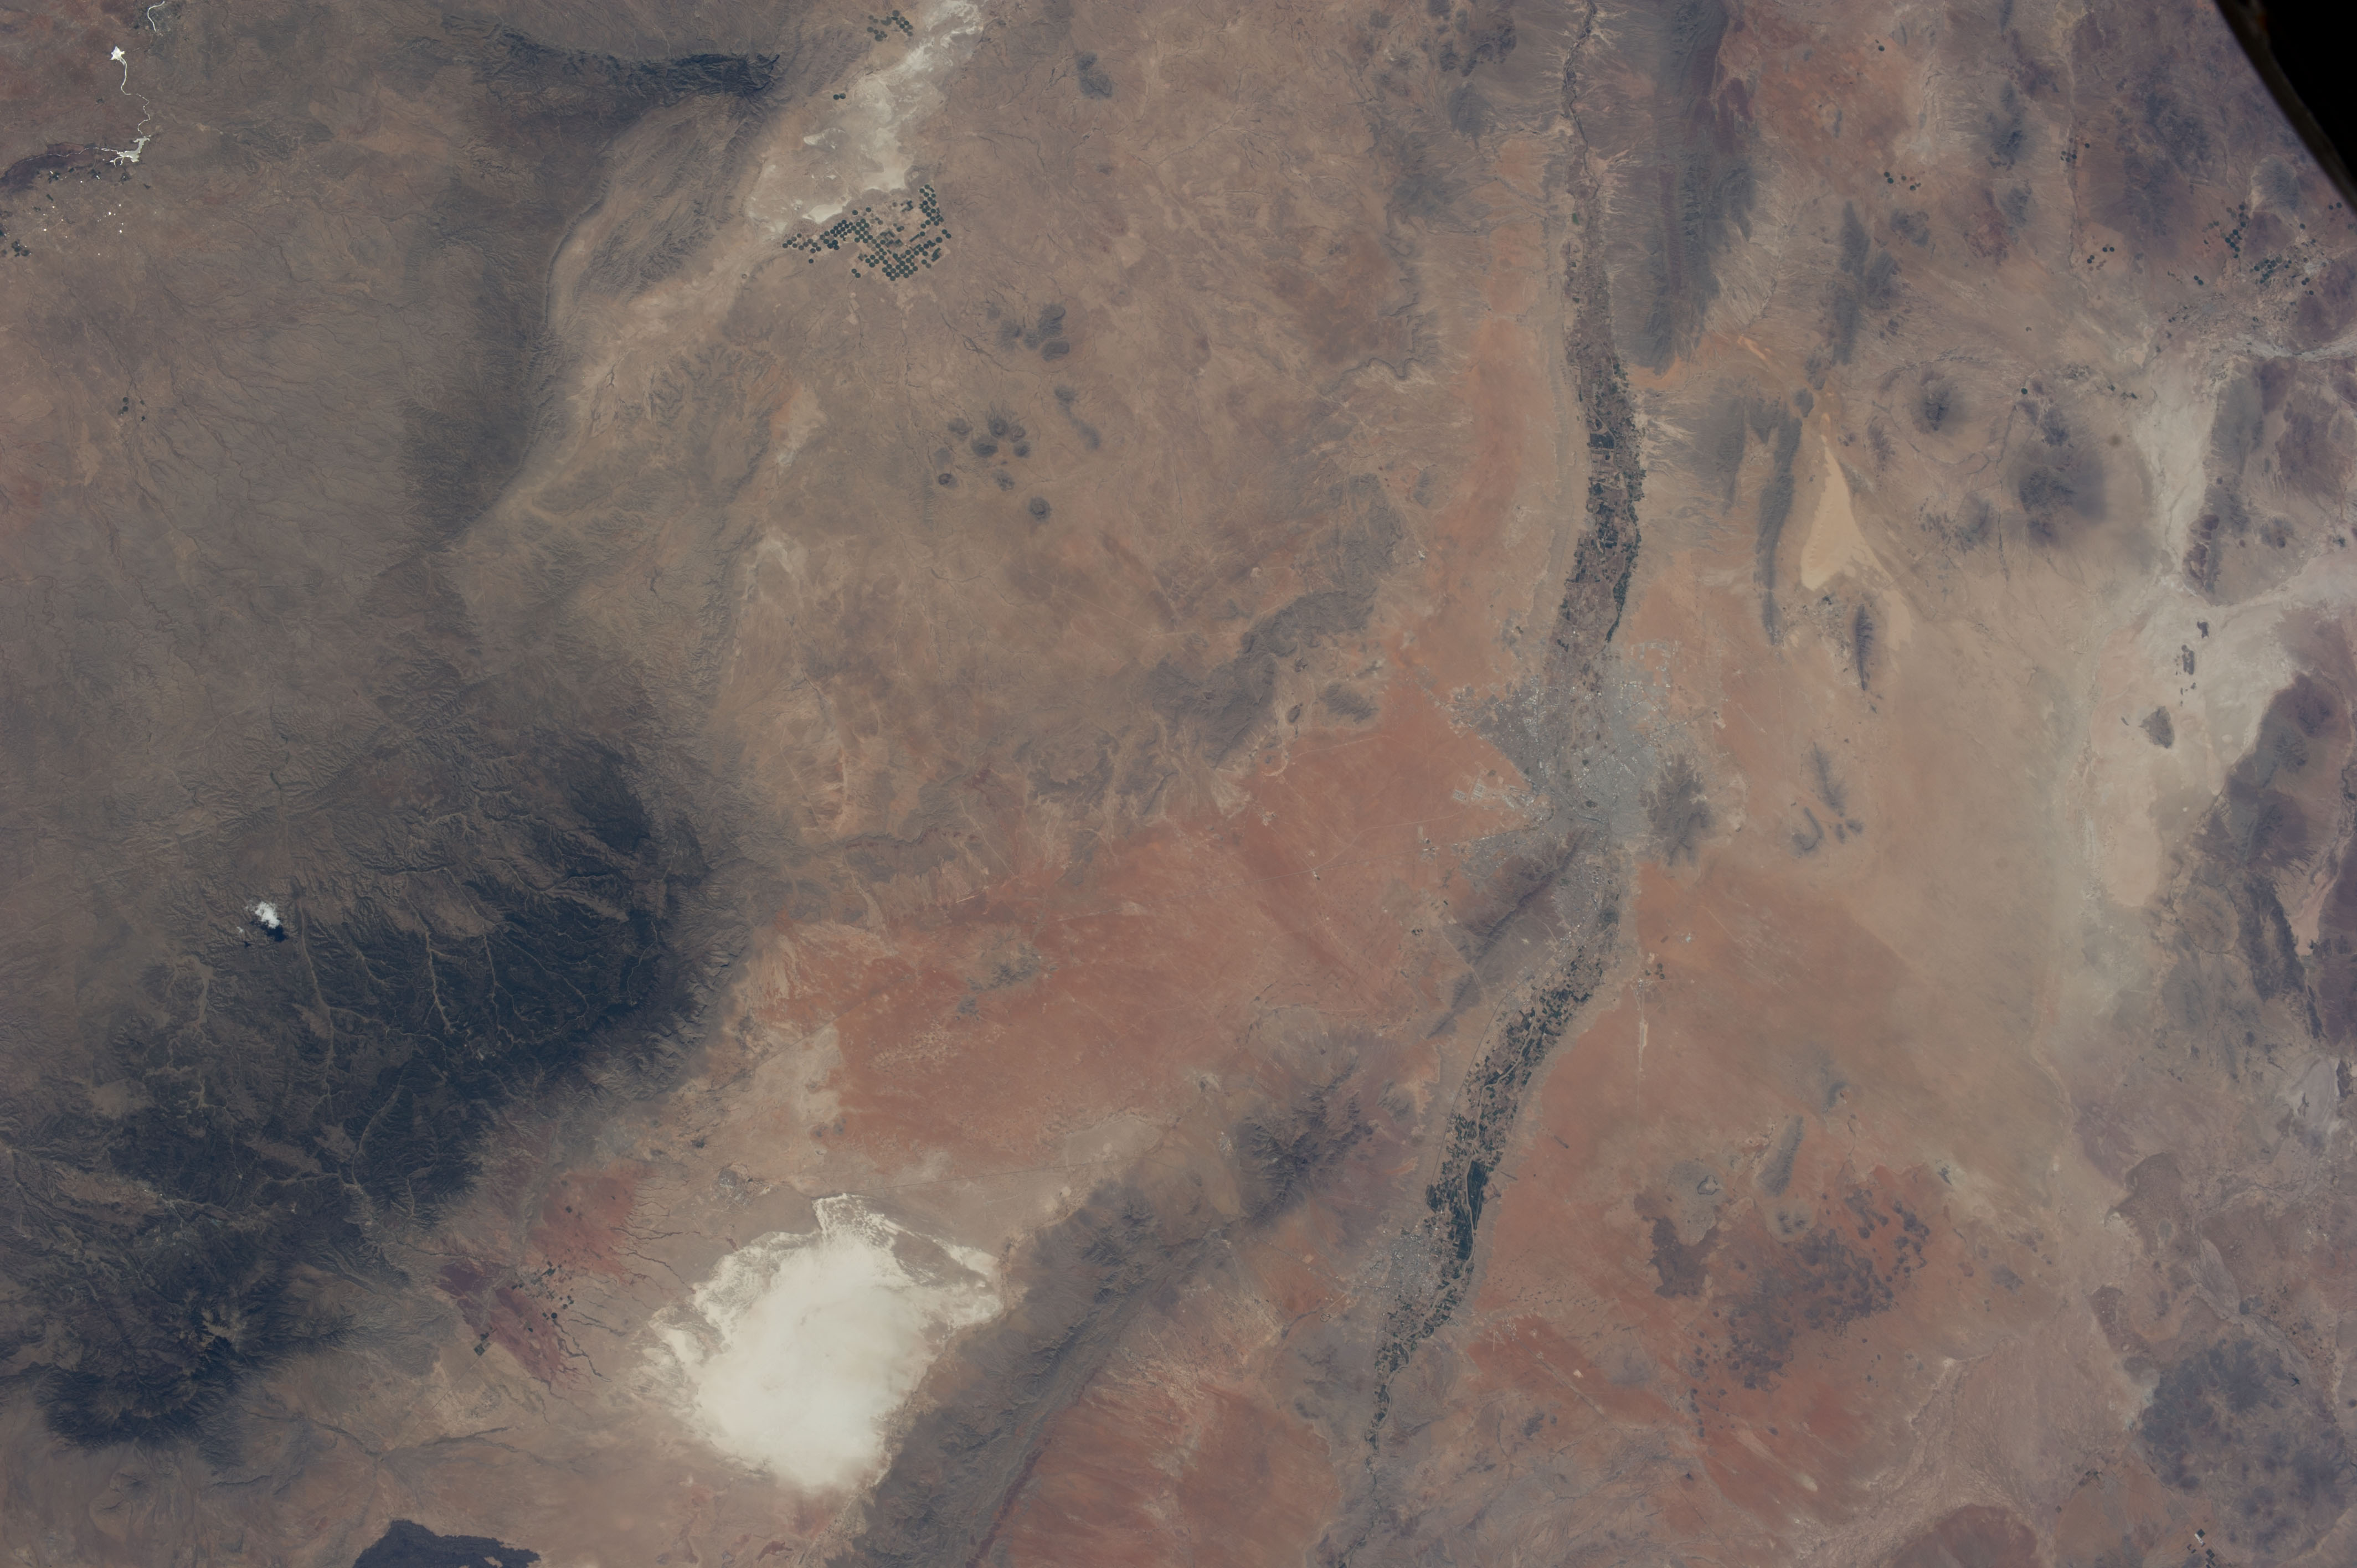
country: USA-NEW MEXICO
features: RIO GRANDE, CARRIZOZO MALPAIS LAVA FLOW, WHITE SANDS, NEW MEXICO,ALAMORGODO, NEW MEXICO, GLACIER,USA, LINCOLN NATIONAL FOREST, ALAMOGORDO,32.22,-106.10,WHITE SANDS NM
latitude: 32.1
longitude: -106.1
